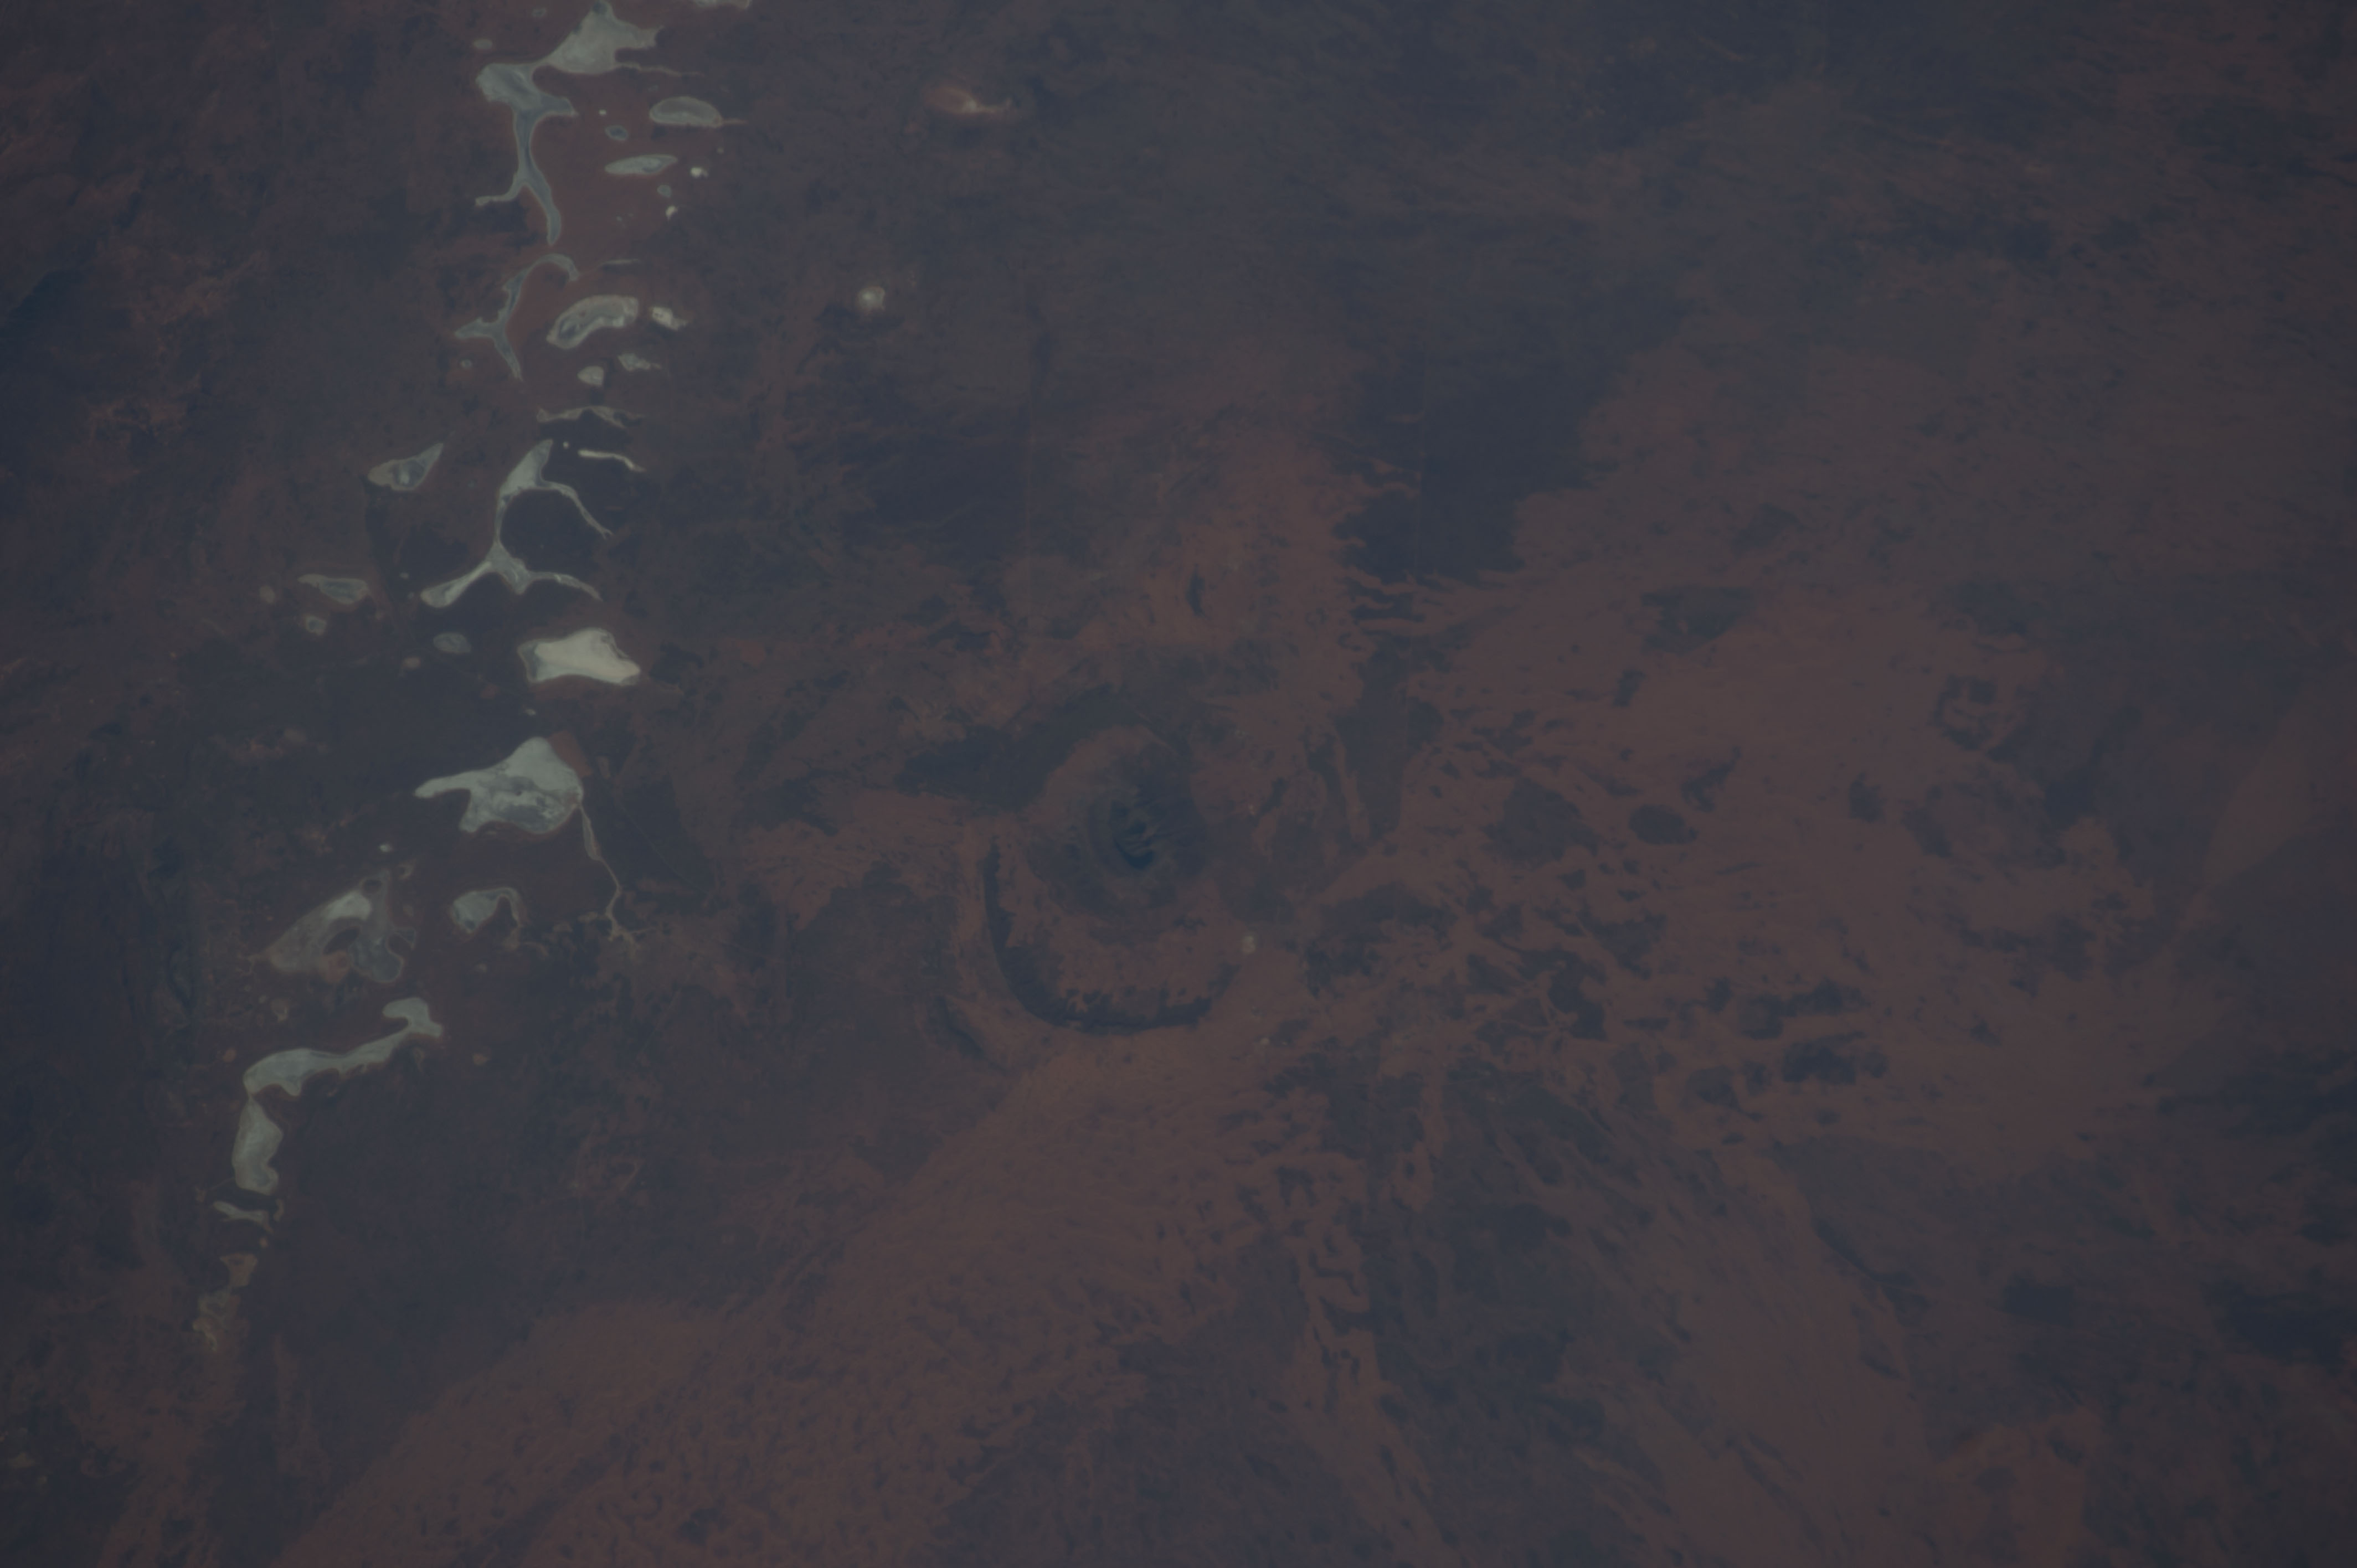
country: AUSTRALIA-NT
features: MT. CONNER
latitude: -25.5
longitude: 131.9
